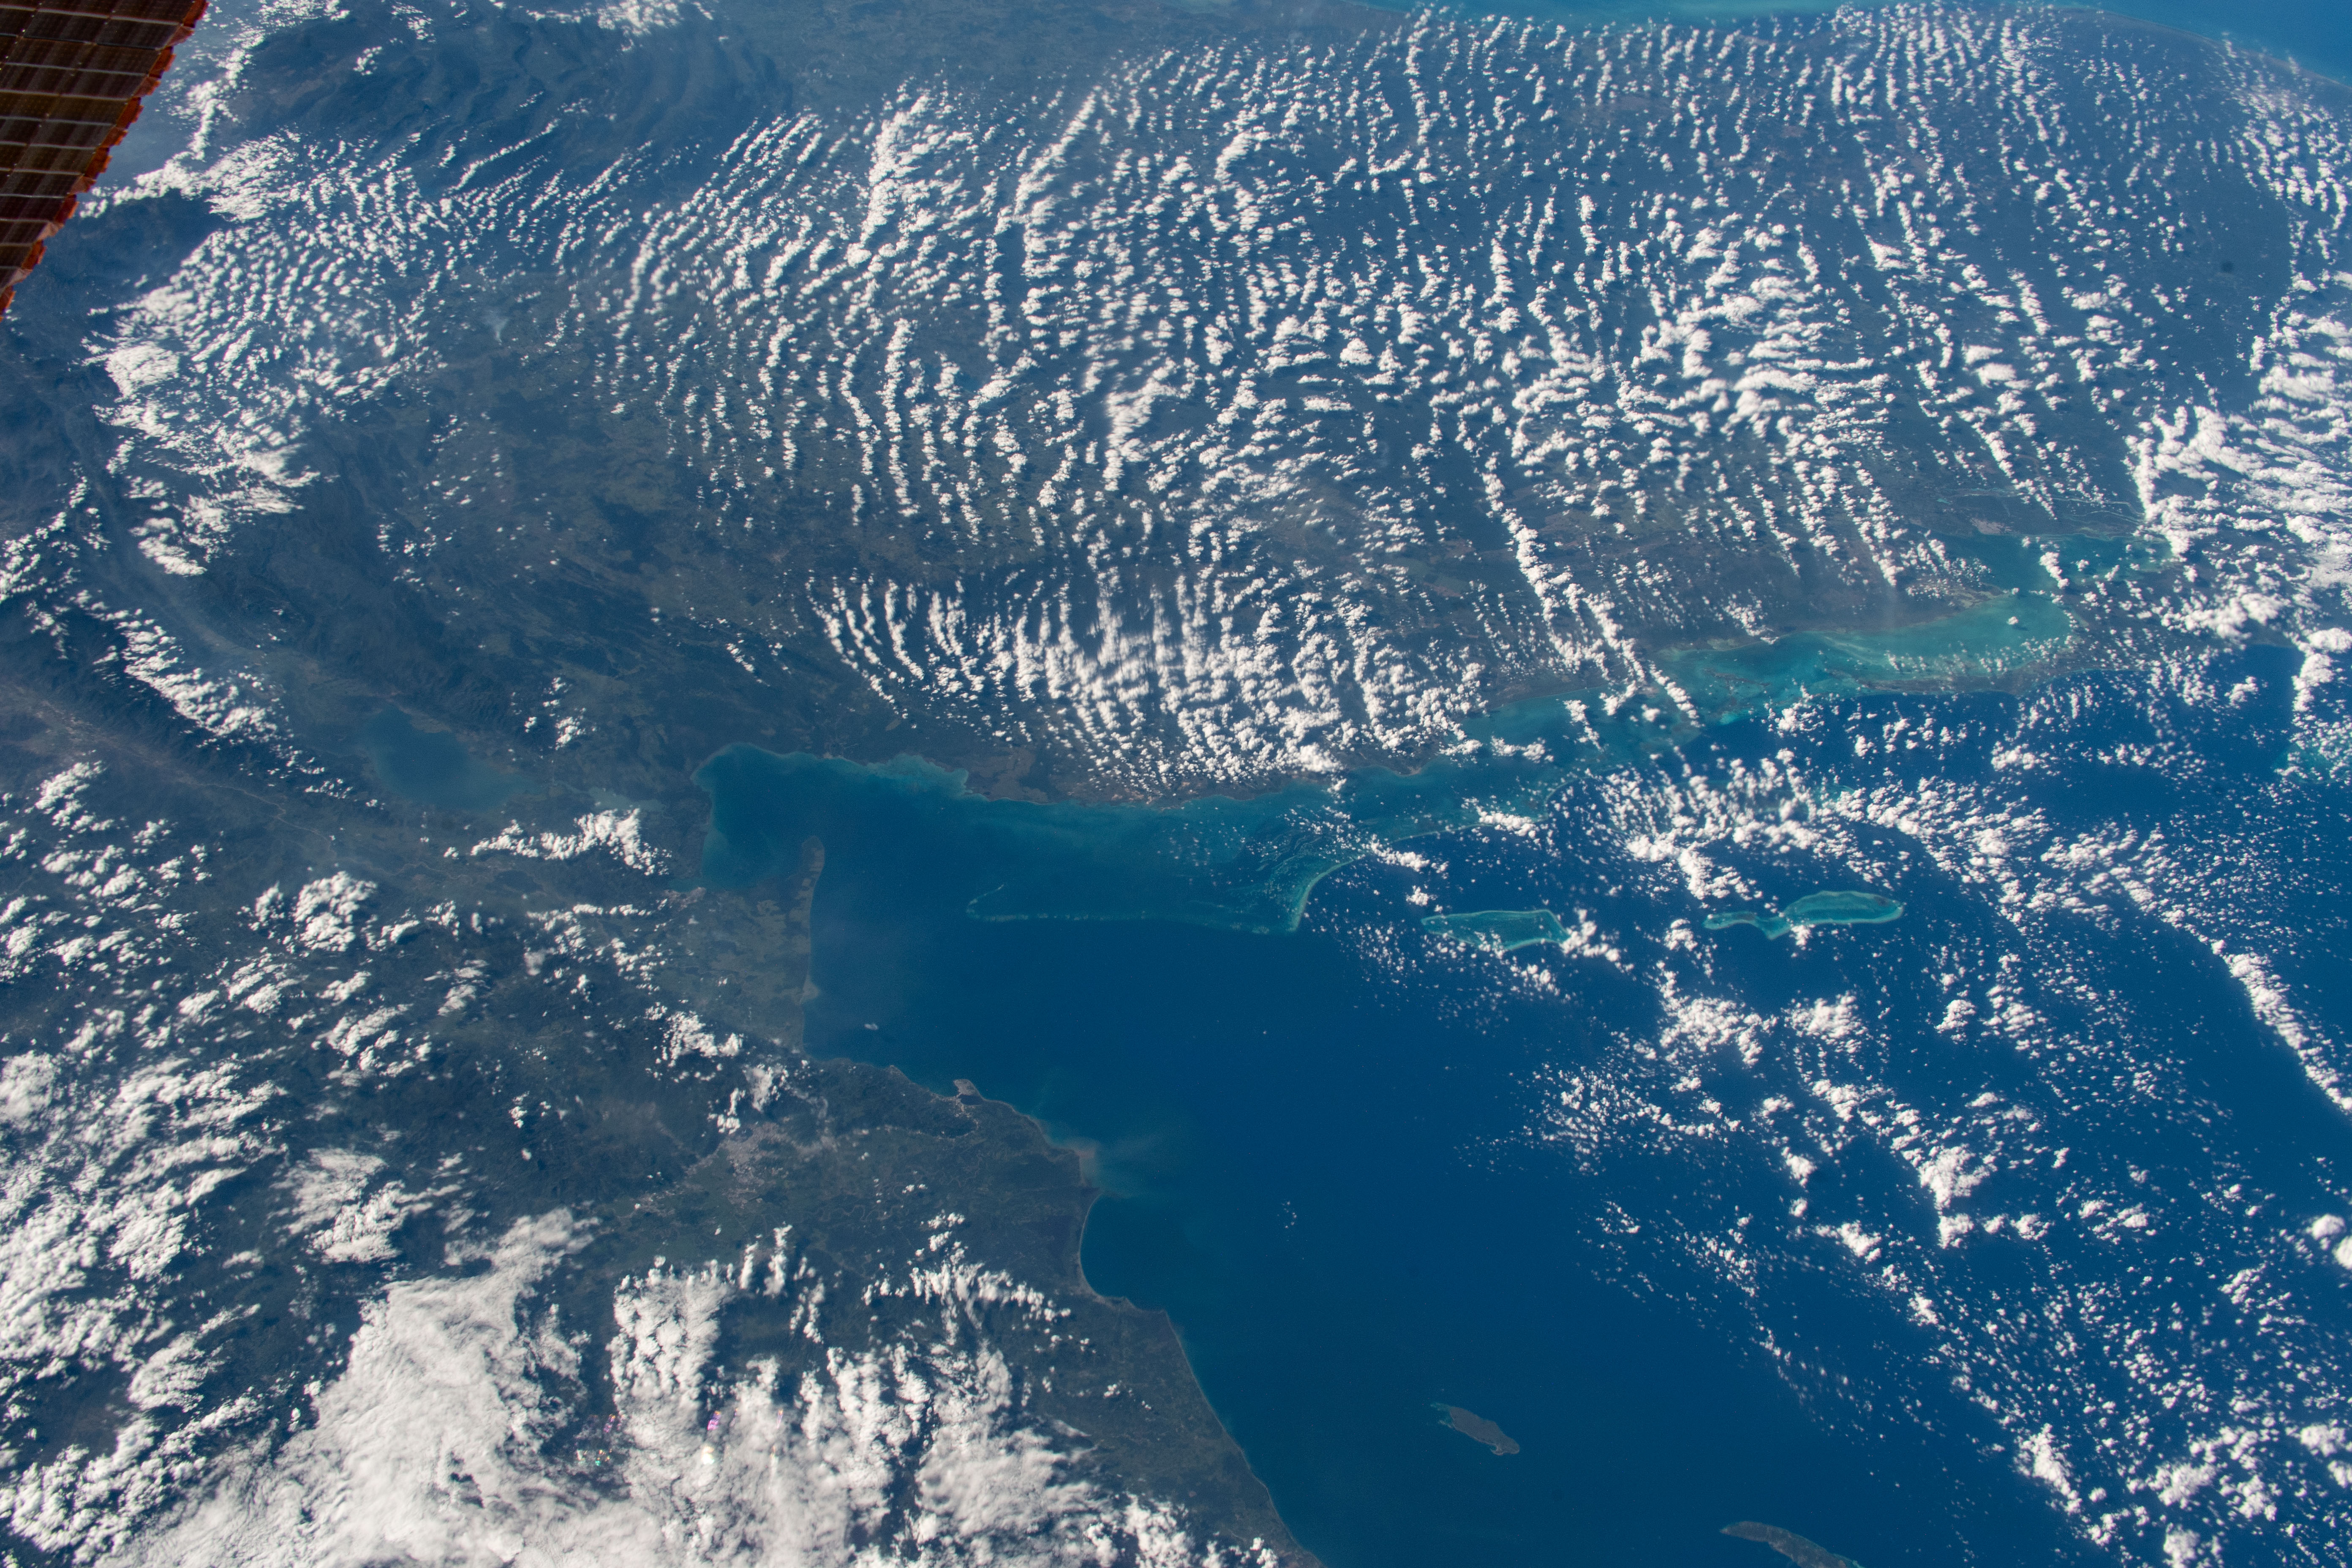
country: BELIZE
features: BELIZE FAN, AMATIQUE BAY, HONDURAS
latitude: 16.5
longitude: -88.5
